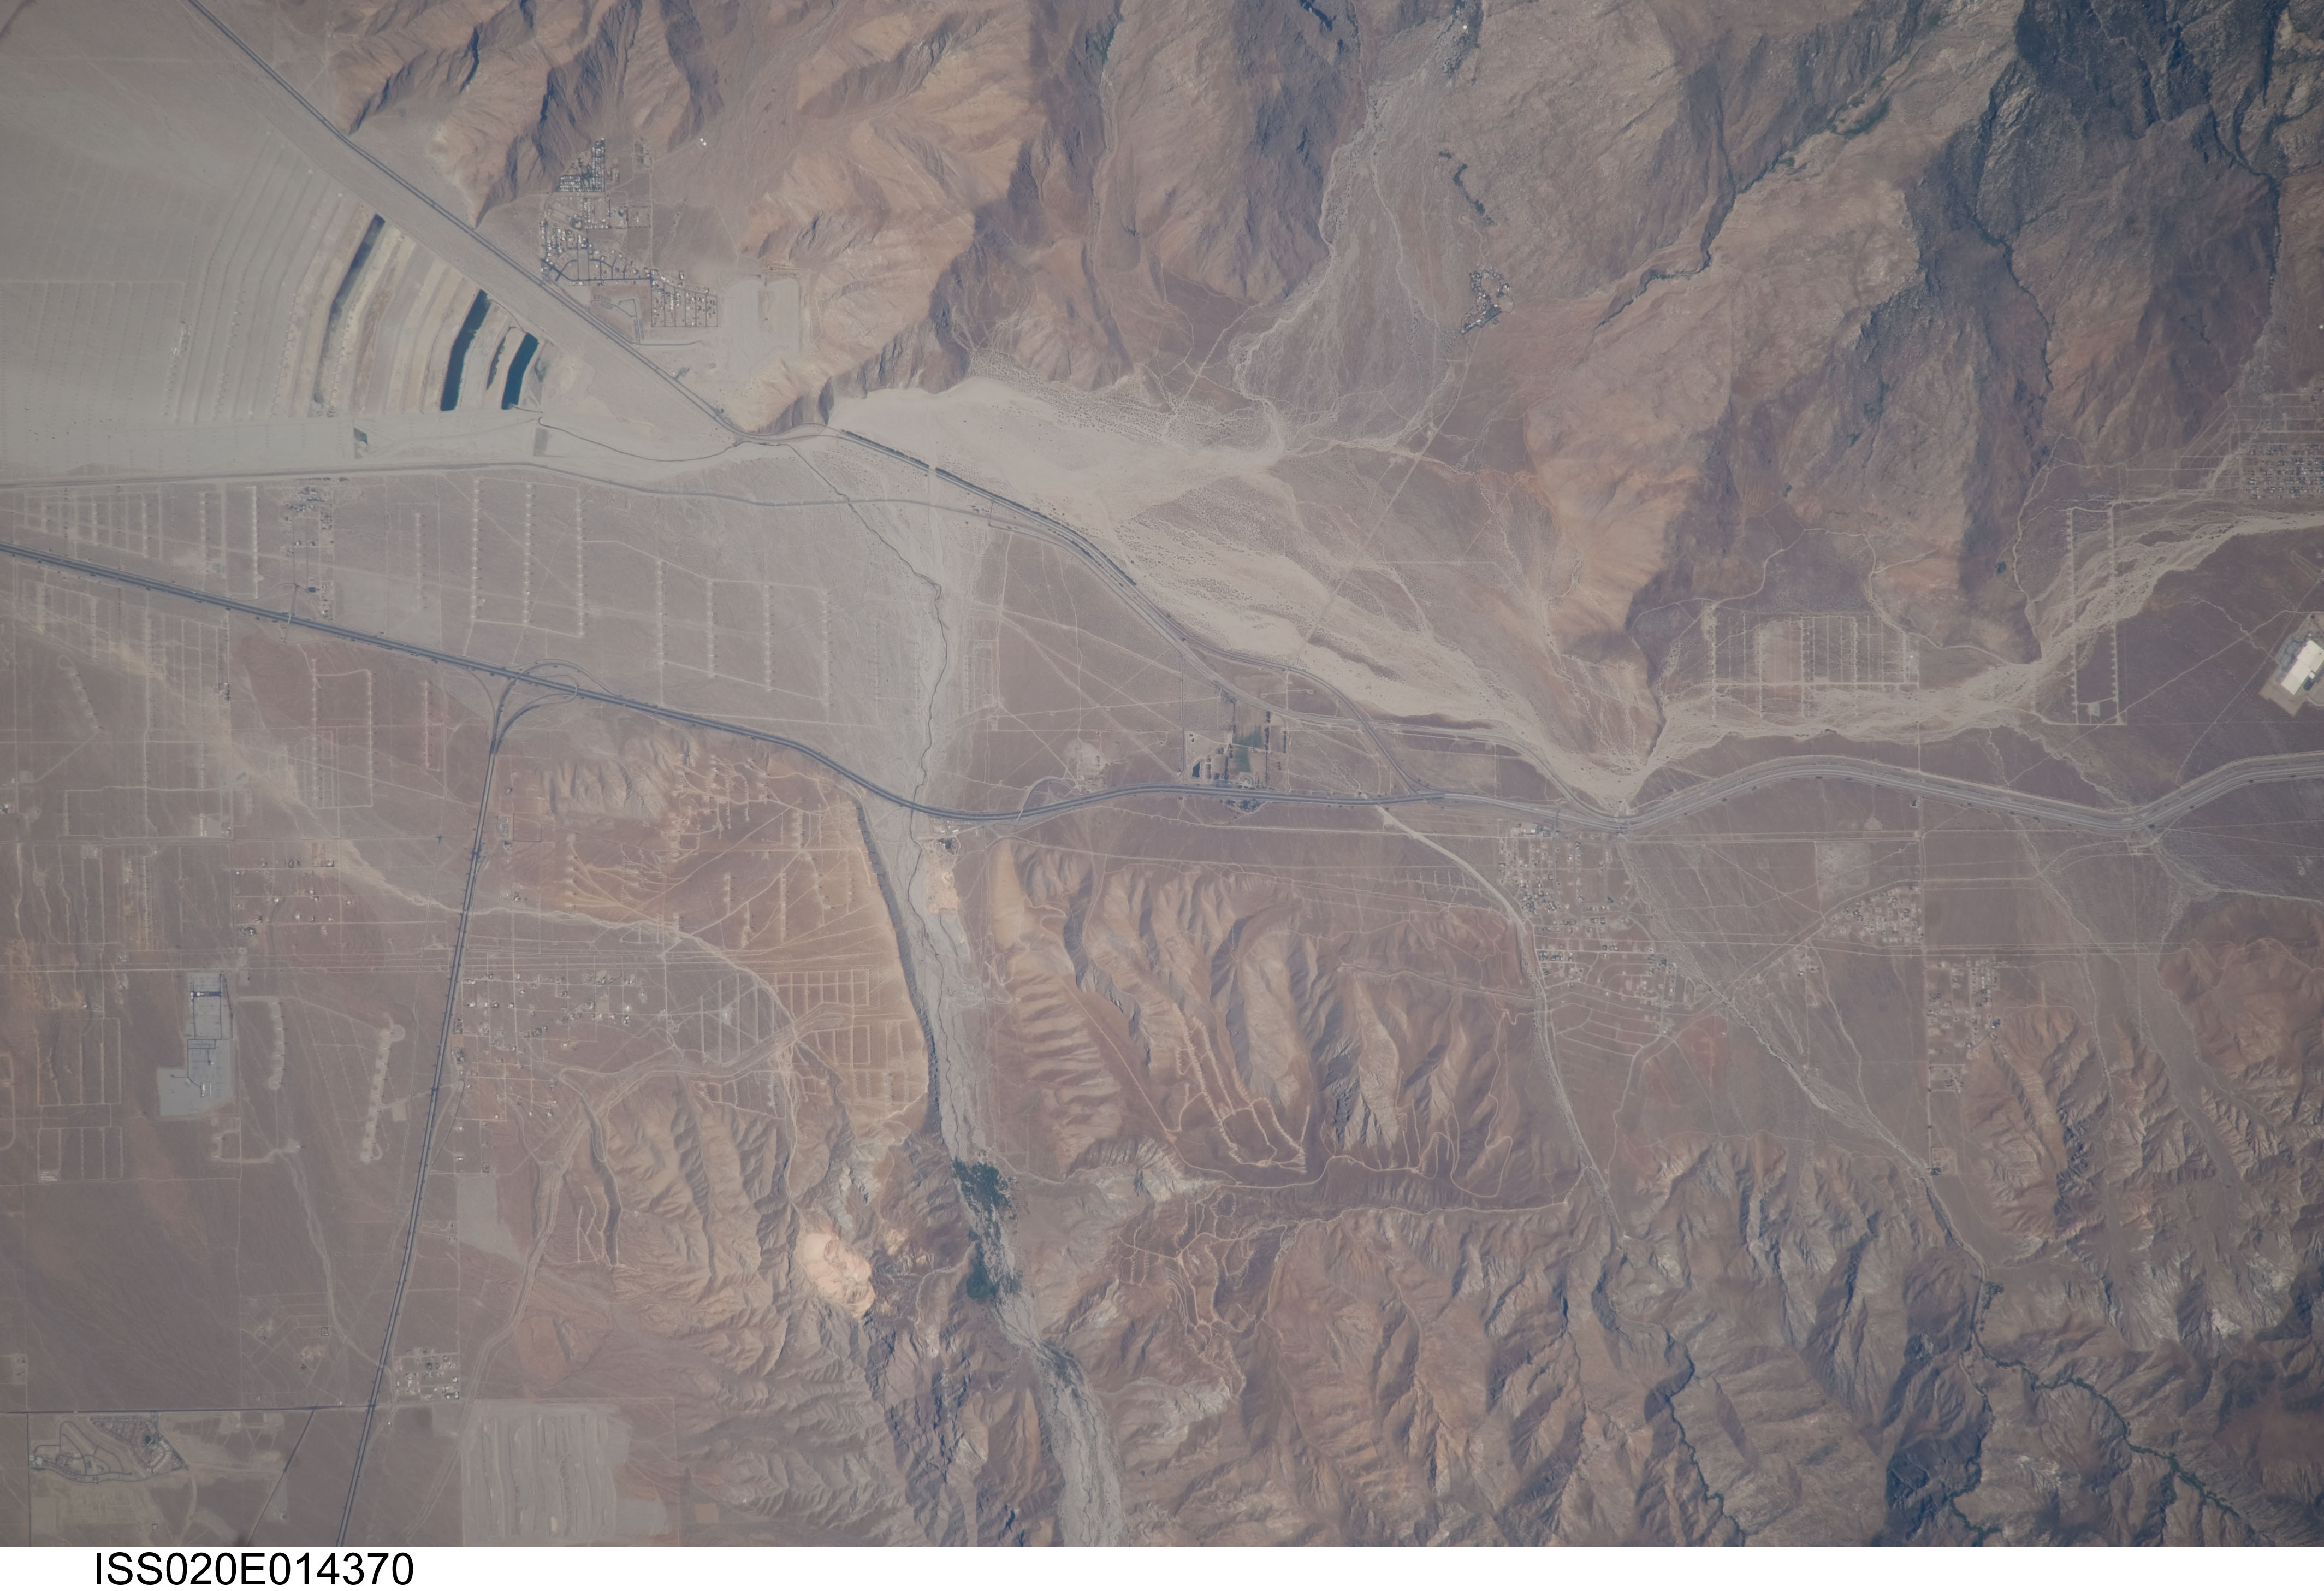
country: USA-CALIFORNIA
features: WHITEWATER R. DRAIN. N. OF SAN JACINTO PEAK, DESERT
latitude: 33.9
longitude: -116.6
